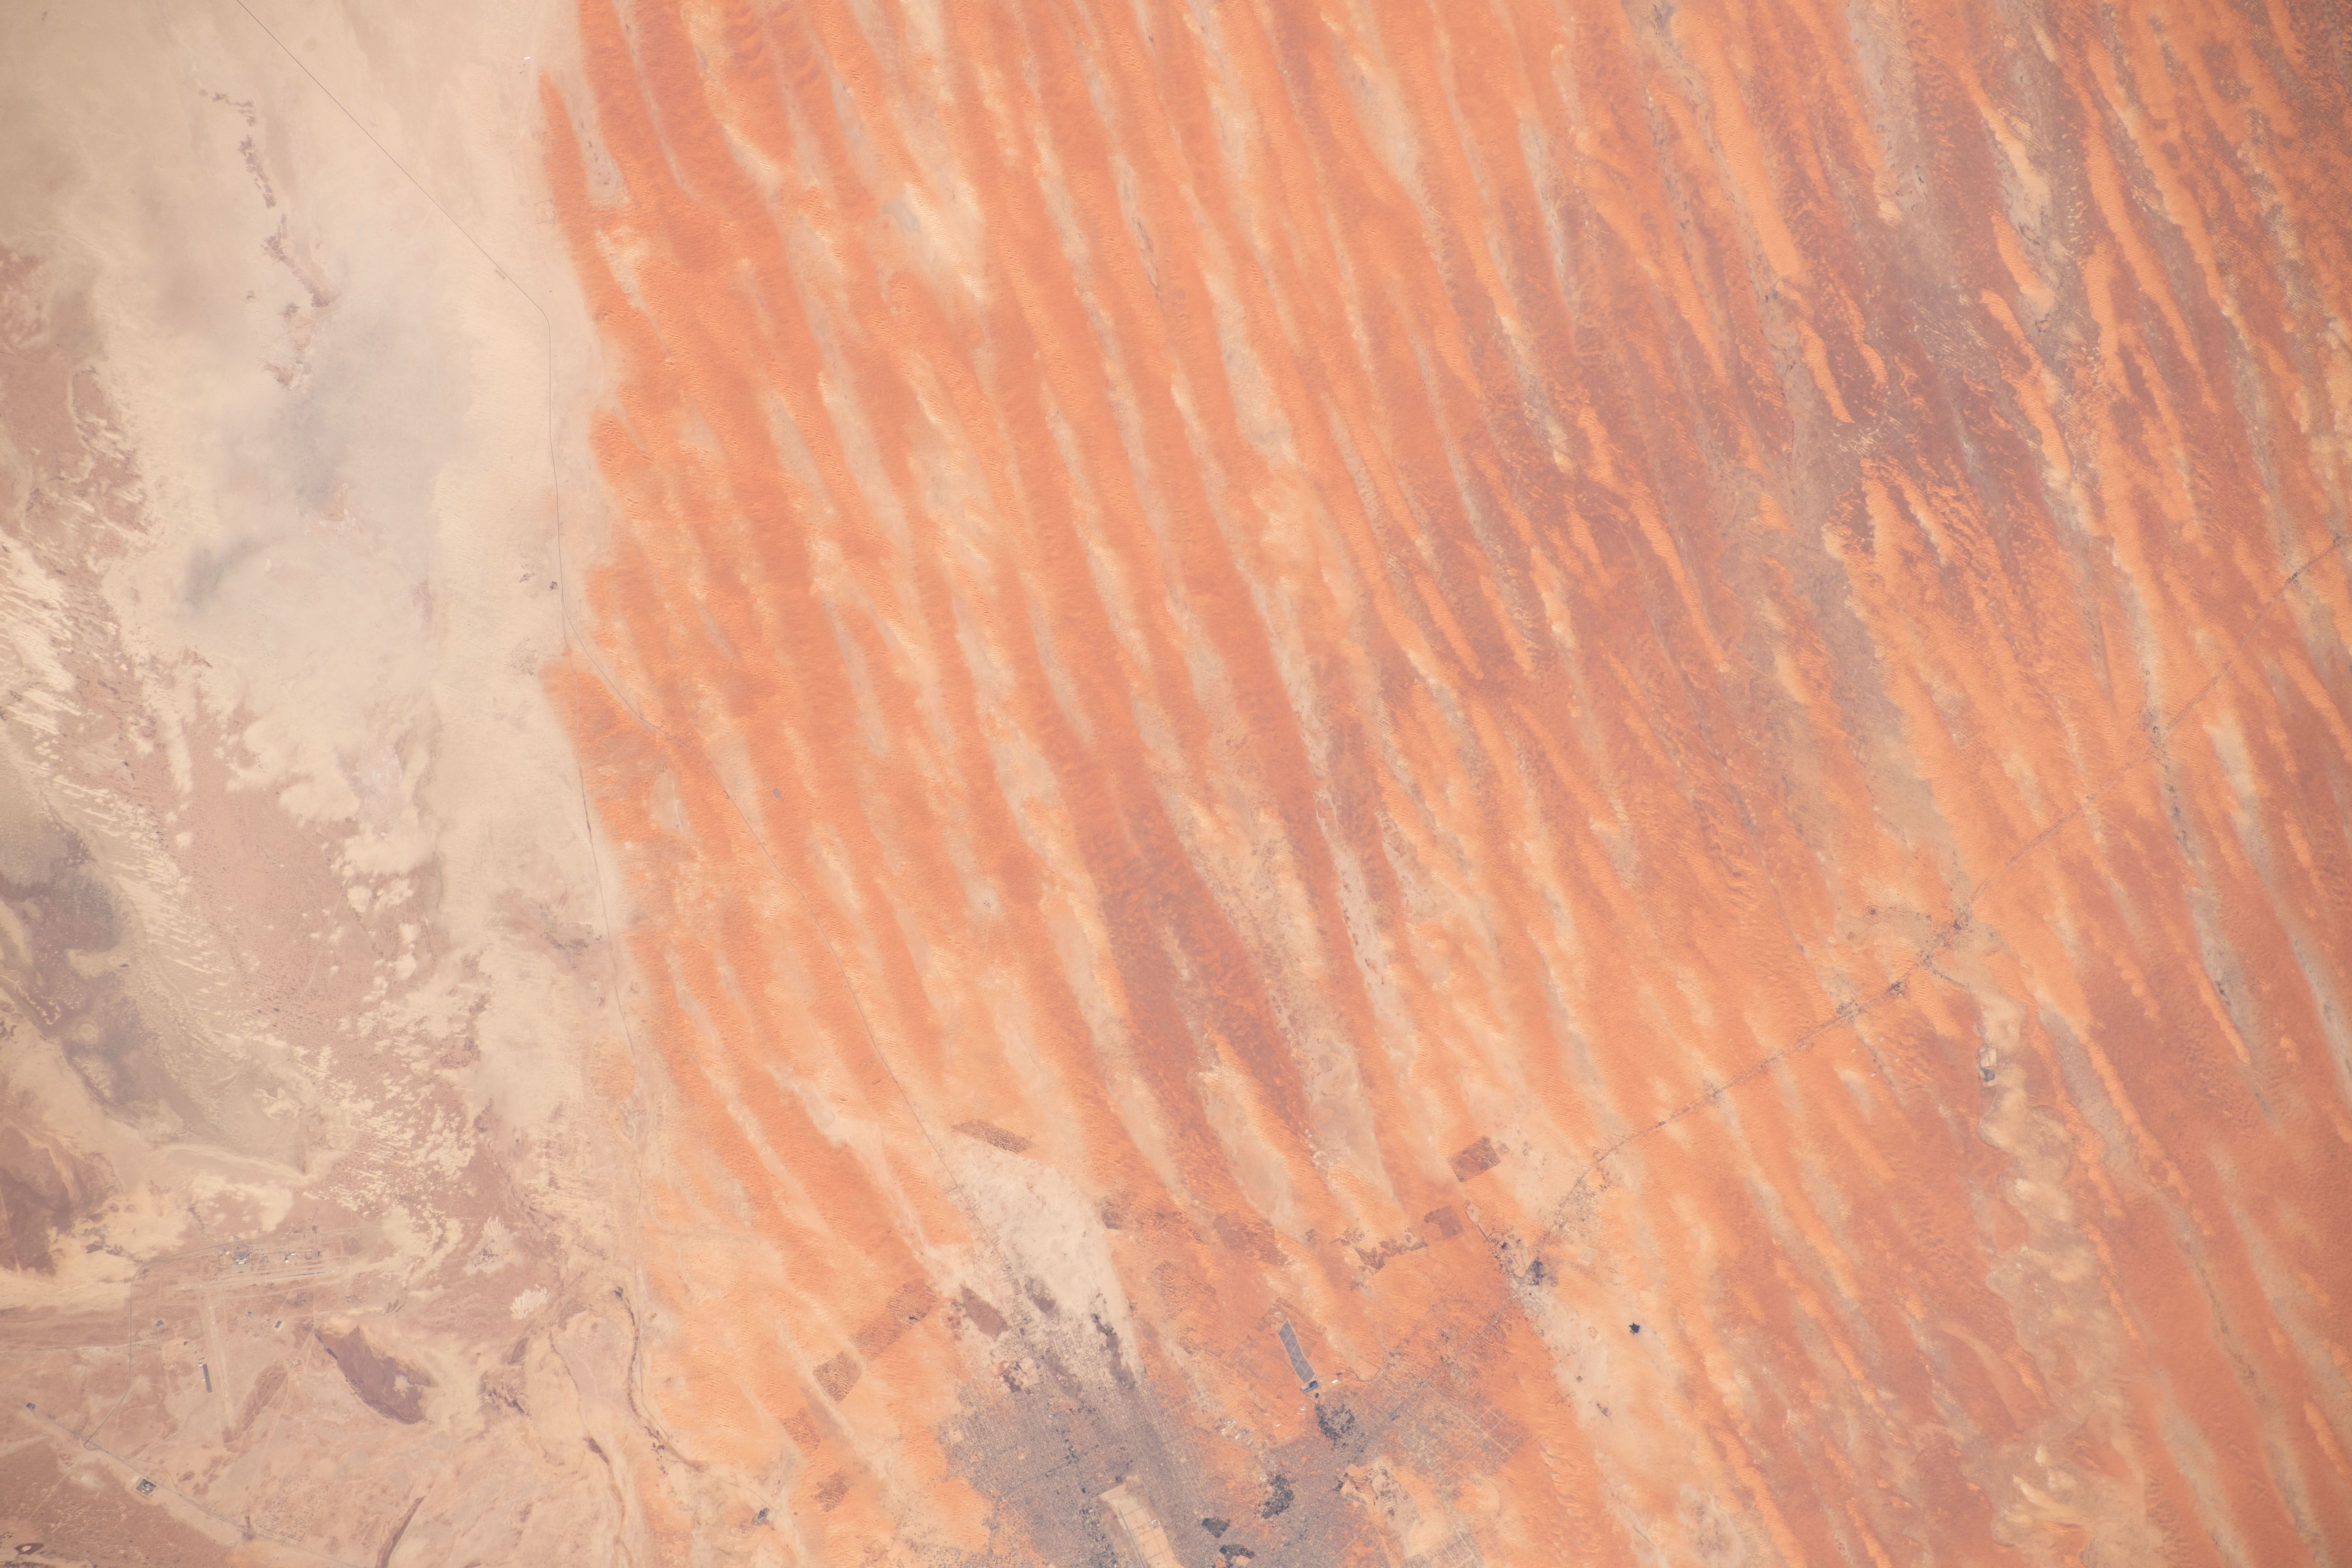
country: MAURITANIA
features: TRARZA DESERT, NOUAKCHOTT
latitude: 18.1
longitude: -15.8
